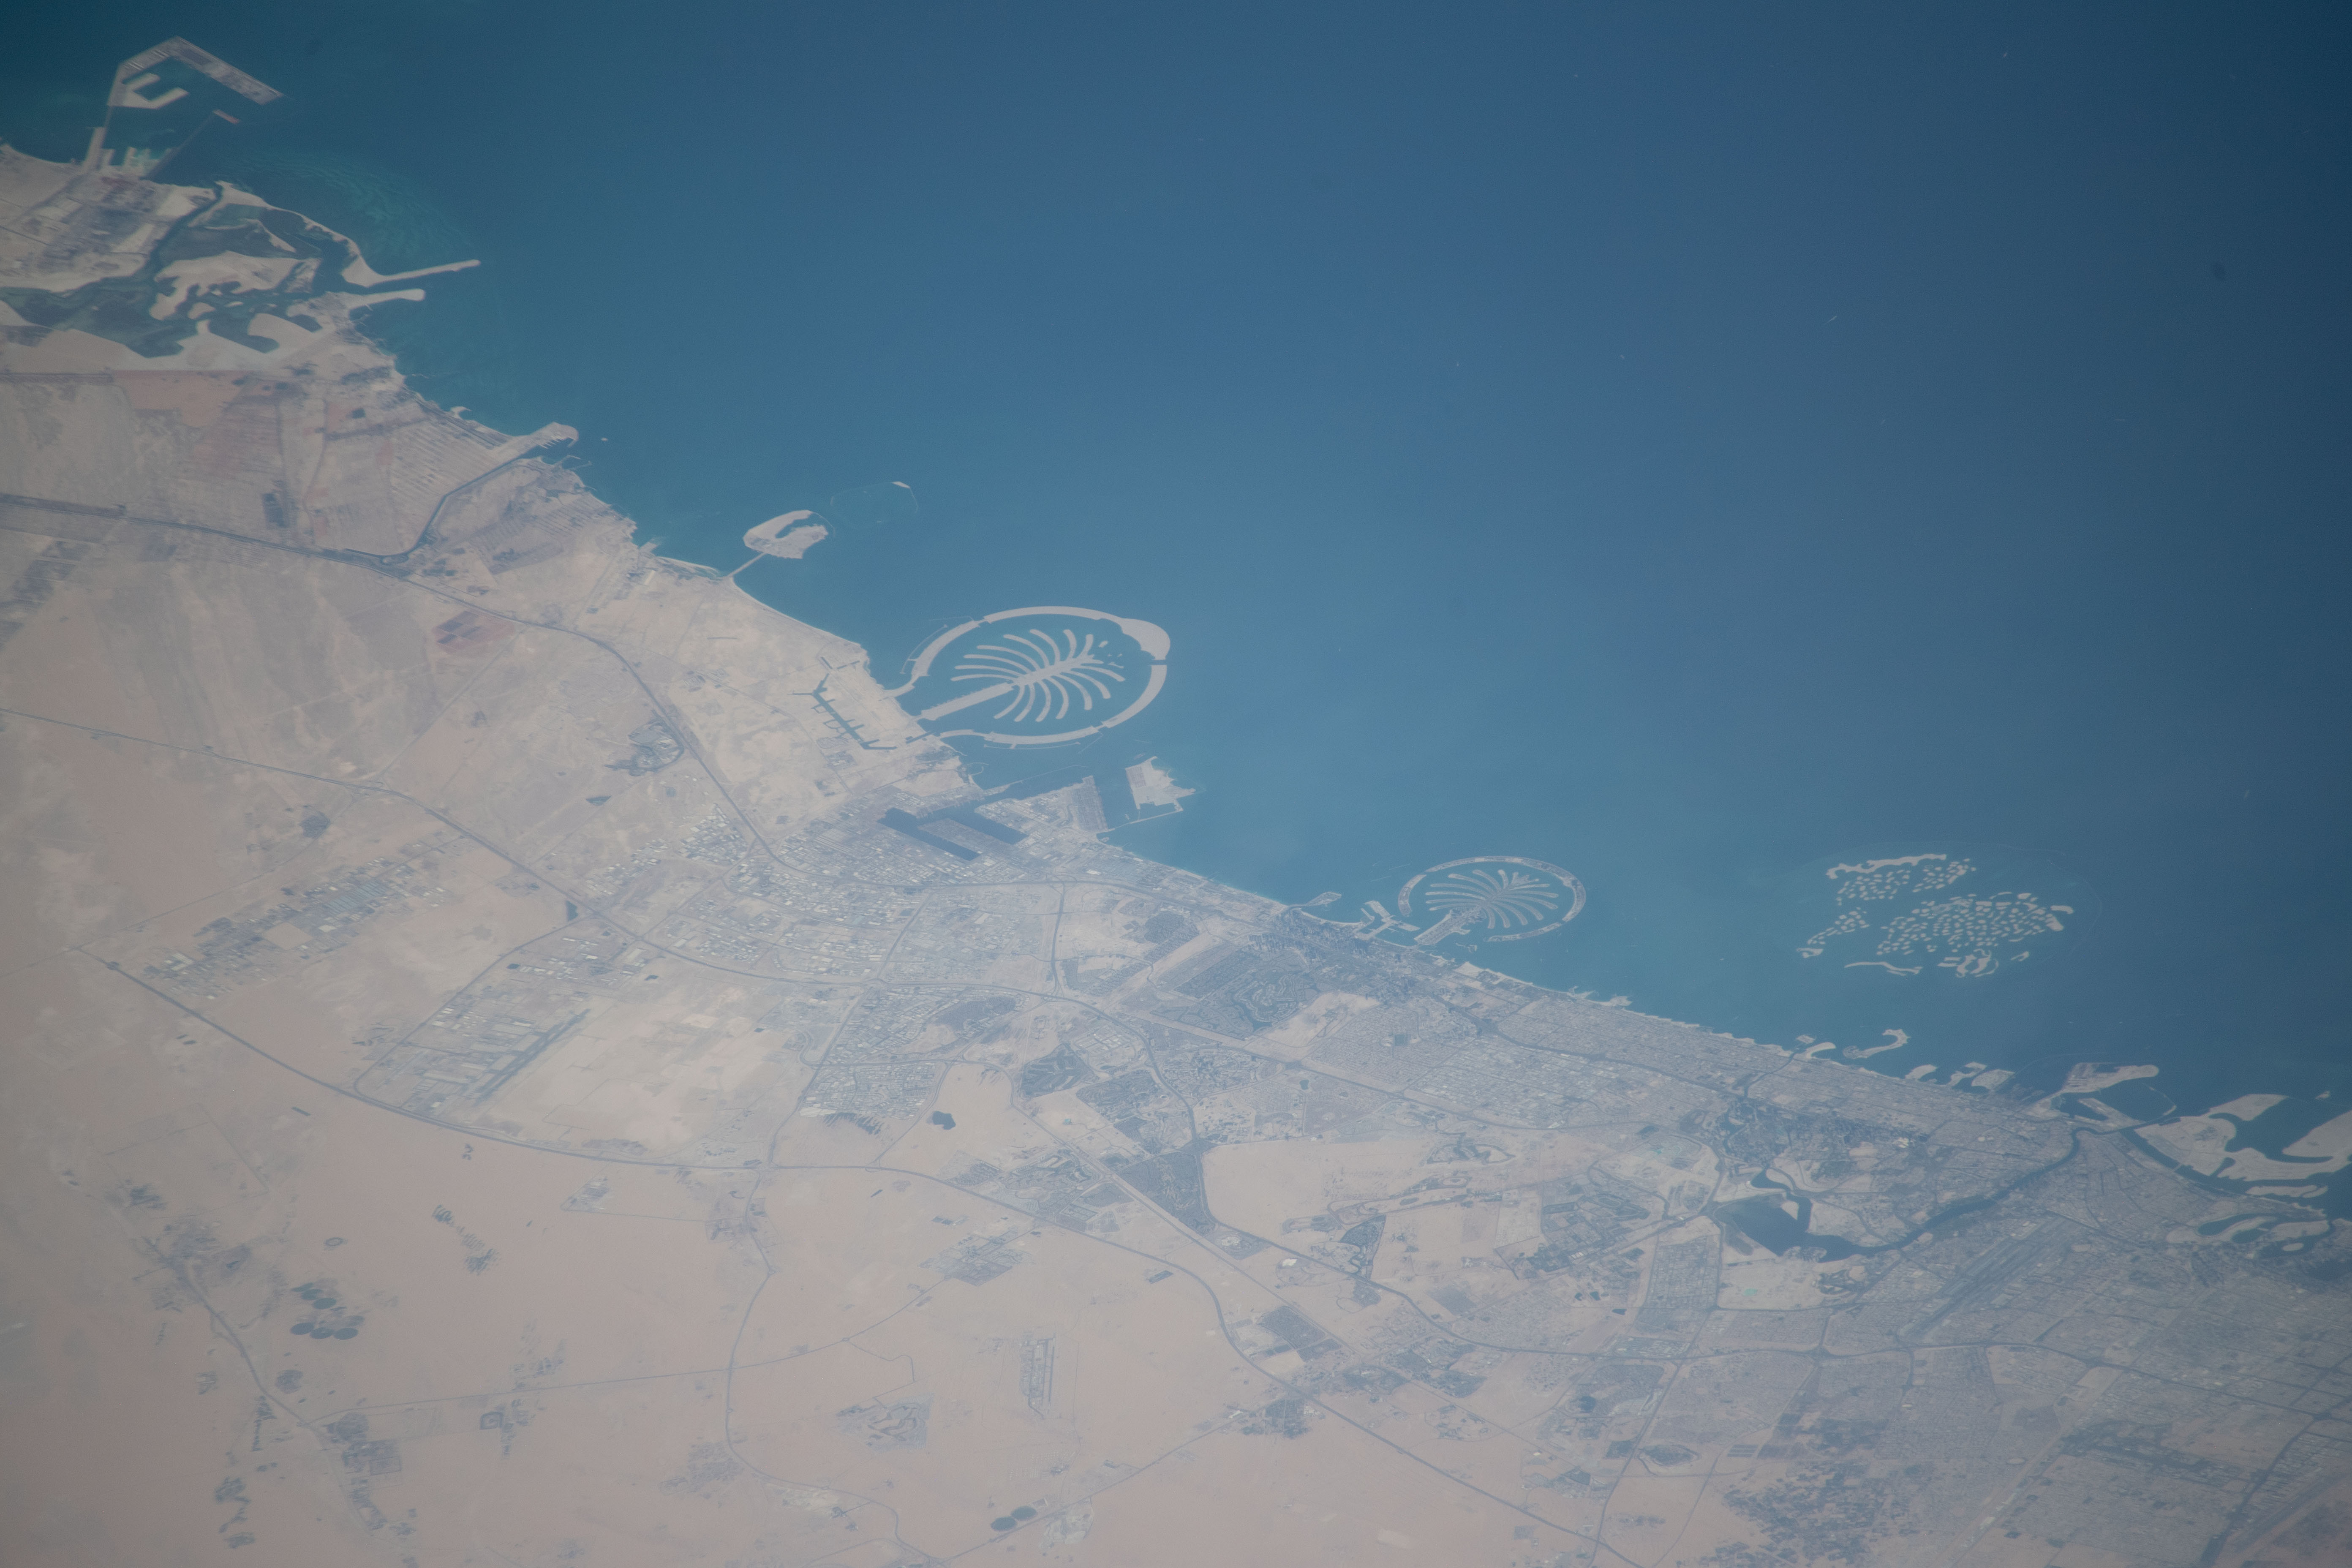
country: UNITED ARAB EMIRATES
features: ABU DHABI, THE PALM JABEL ALI, THE PALM JUMEIRAH, THE WORLD ISLANDS
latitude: 25.1
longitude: 55.1
